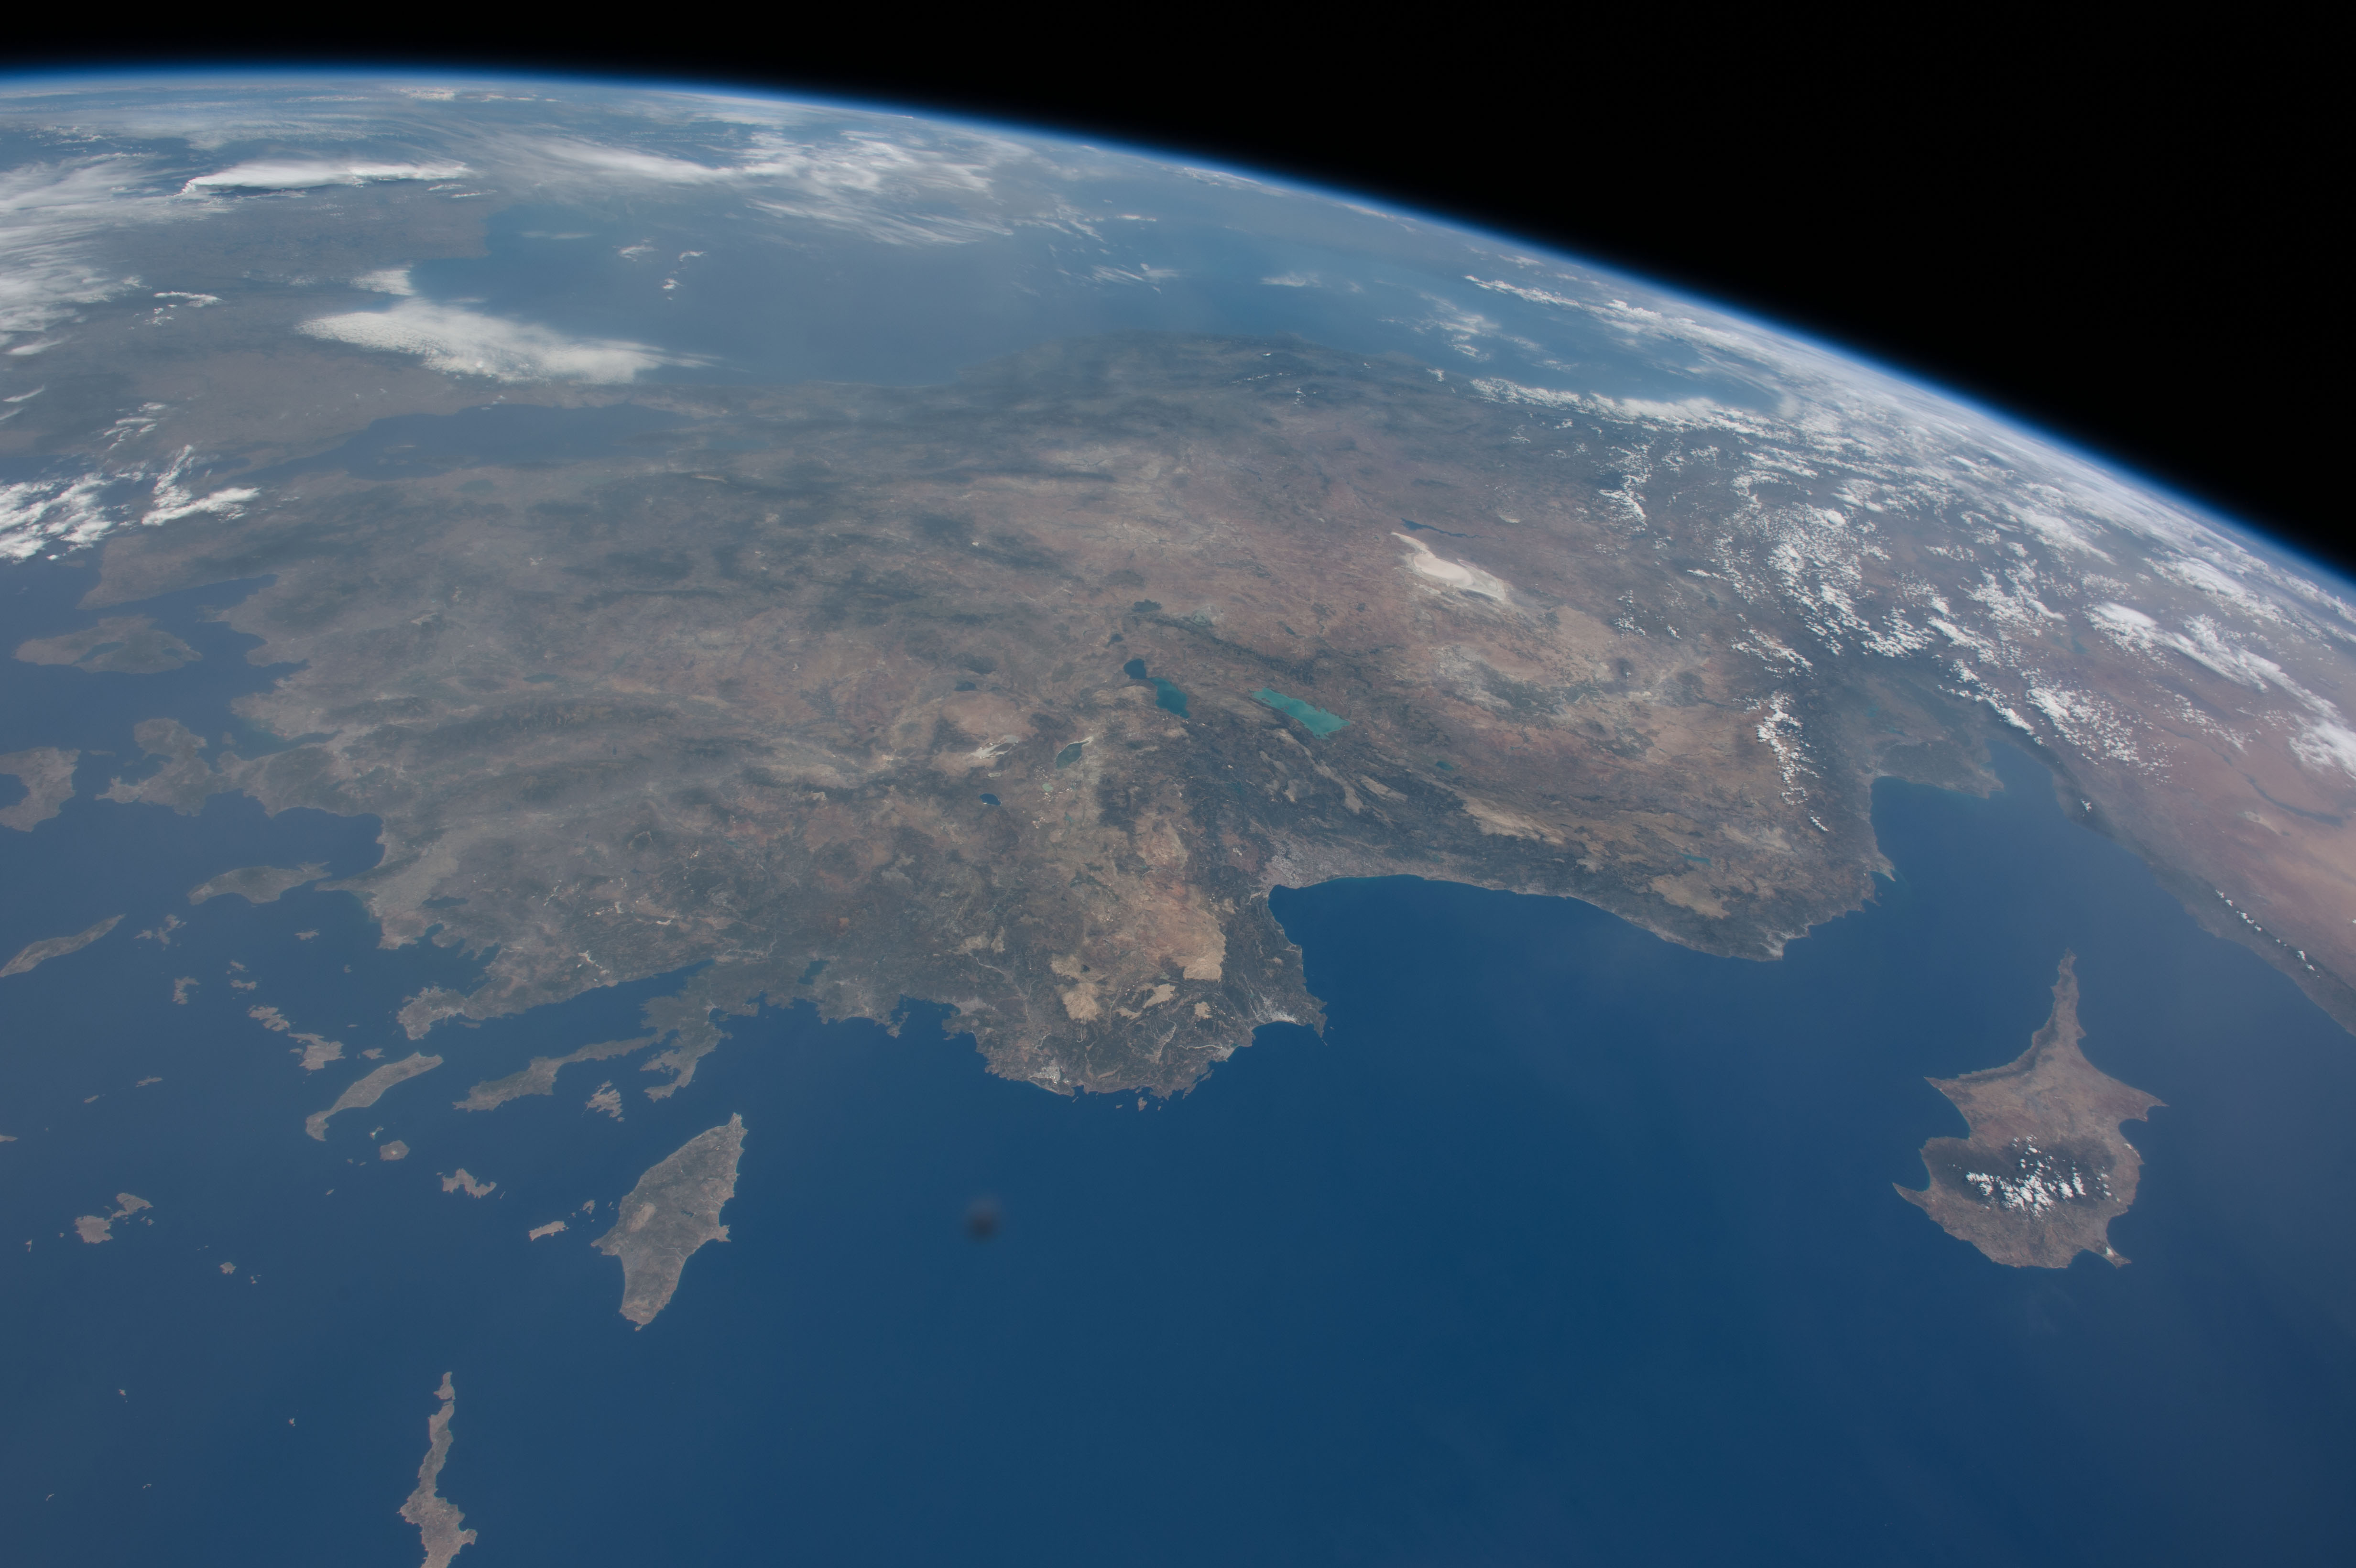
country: TURKEY
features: MEDITERRANEAN SEA, AEGEAN SEA, CYPRUS, TUZ GOLU, LAKE EGIRDIR, LAKE BEYSEHIR, RHODES, KOS, SEA OF MARMARA, ATMOSPHERIC LIMB
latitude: 37.5
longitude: 30.5
